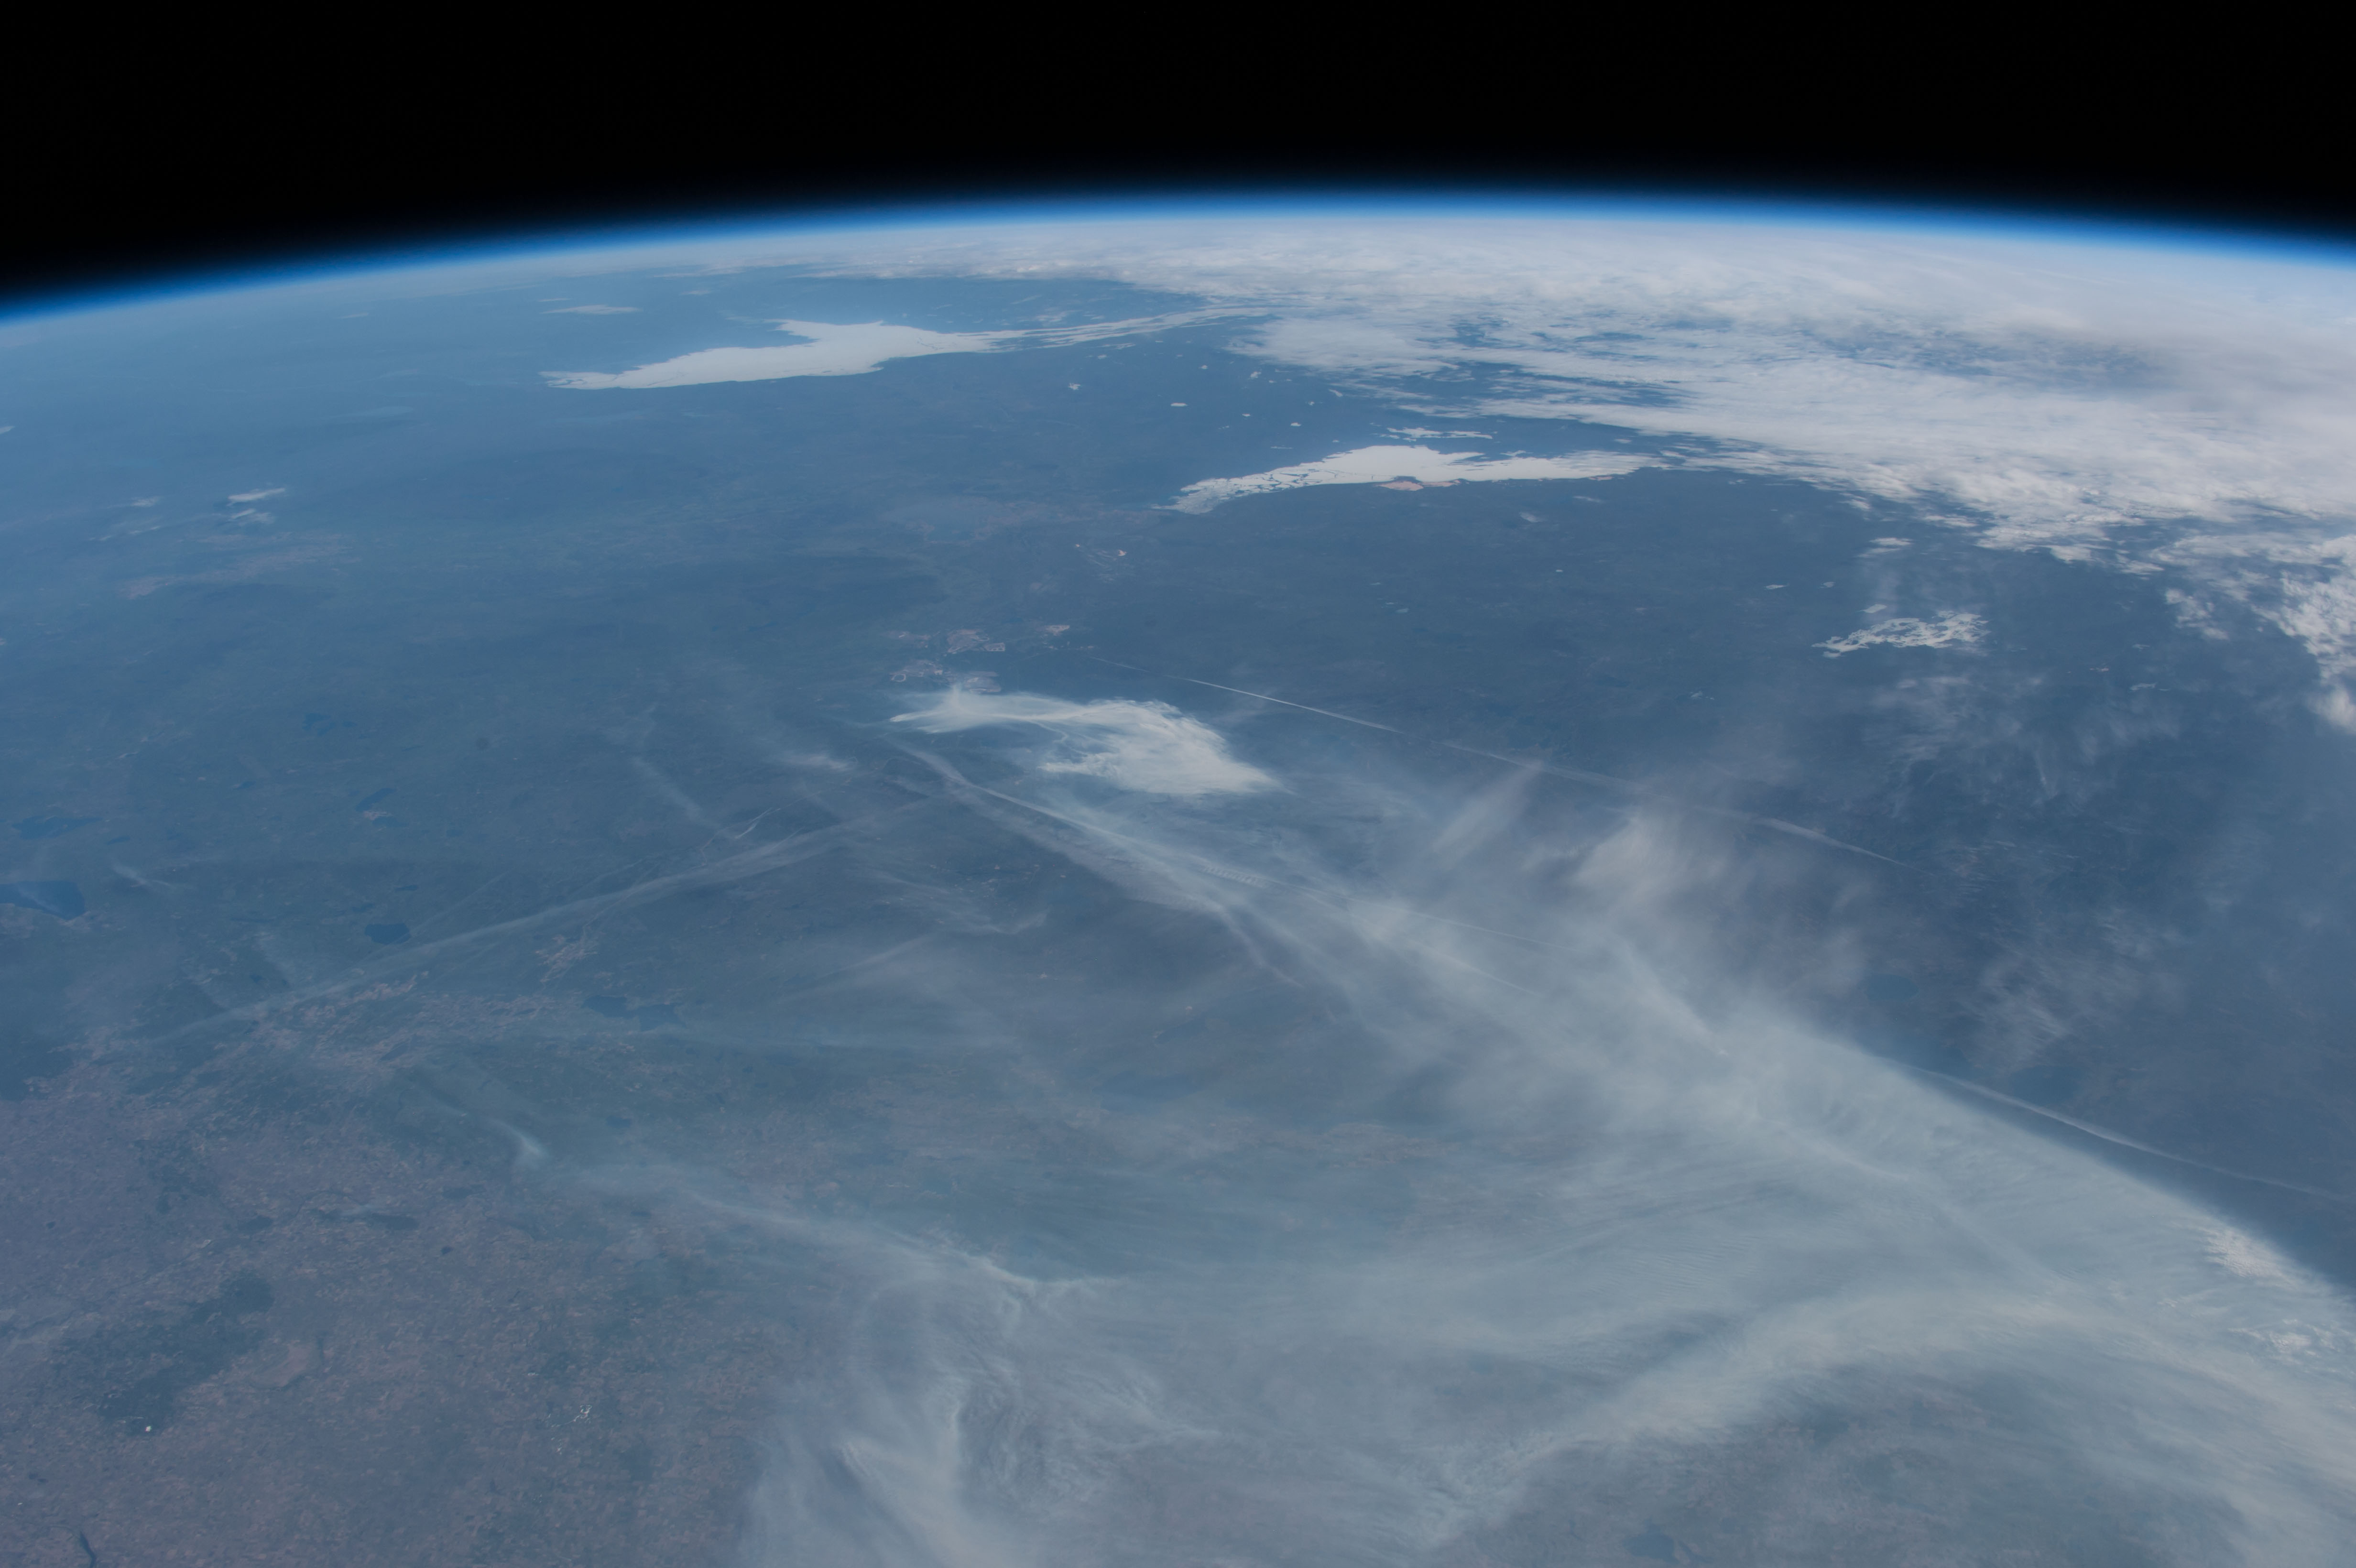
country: CANADA-A
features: PAN-FORT MCMURRAY AREA, FIRE PLUMES, L. ATHABASCA, GREAT SLAVE L., ICE
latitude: 56.5
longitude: -110.0
